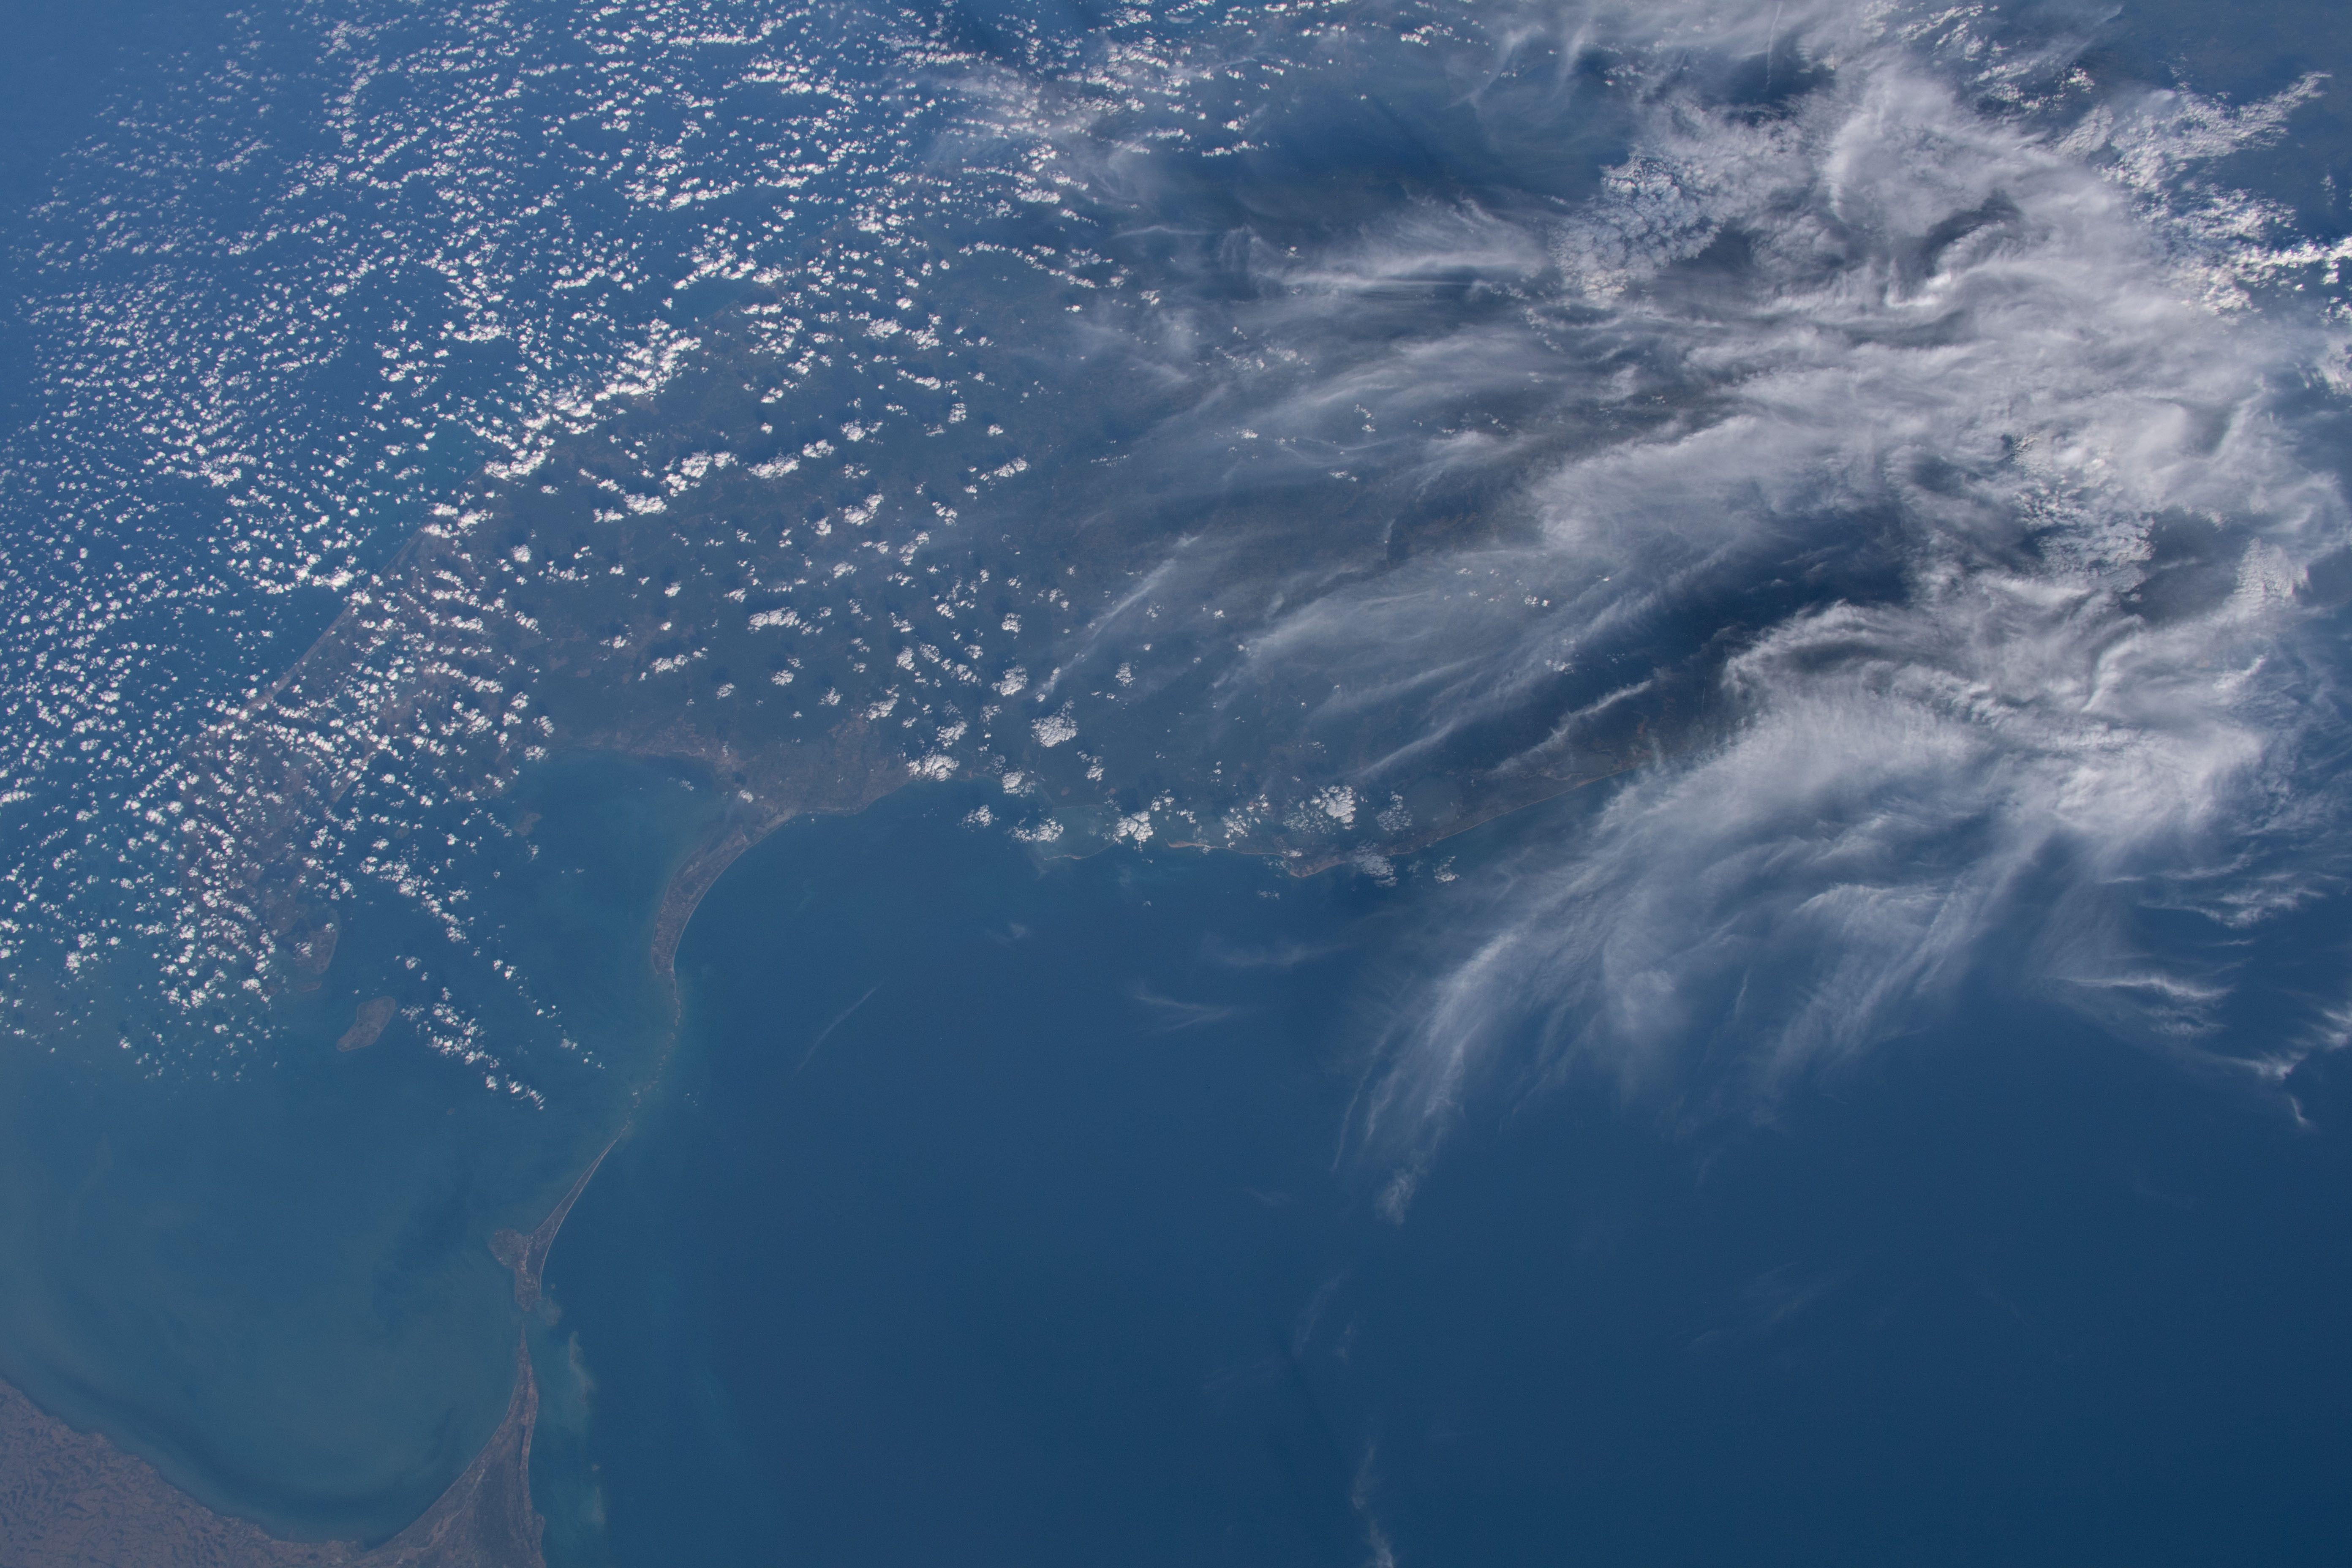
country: SRI LANKA
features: ANURADHAPURA, PARK STRAIT
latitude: 8.5
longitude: 80.0
